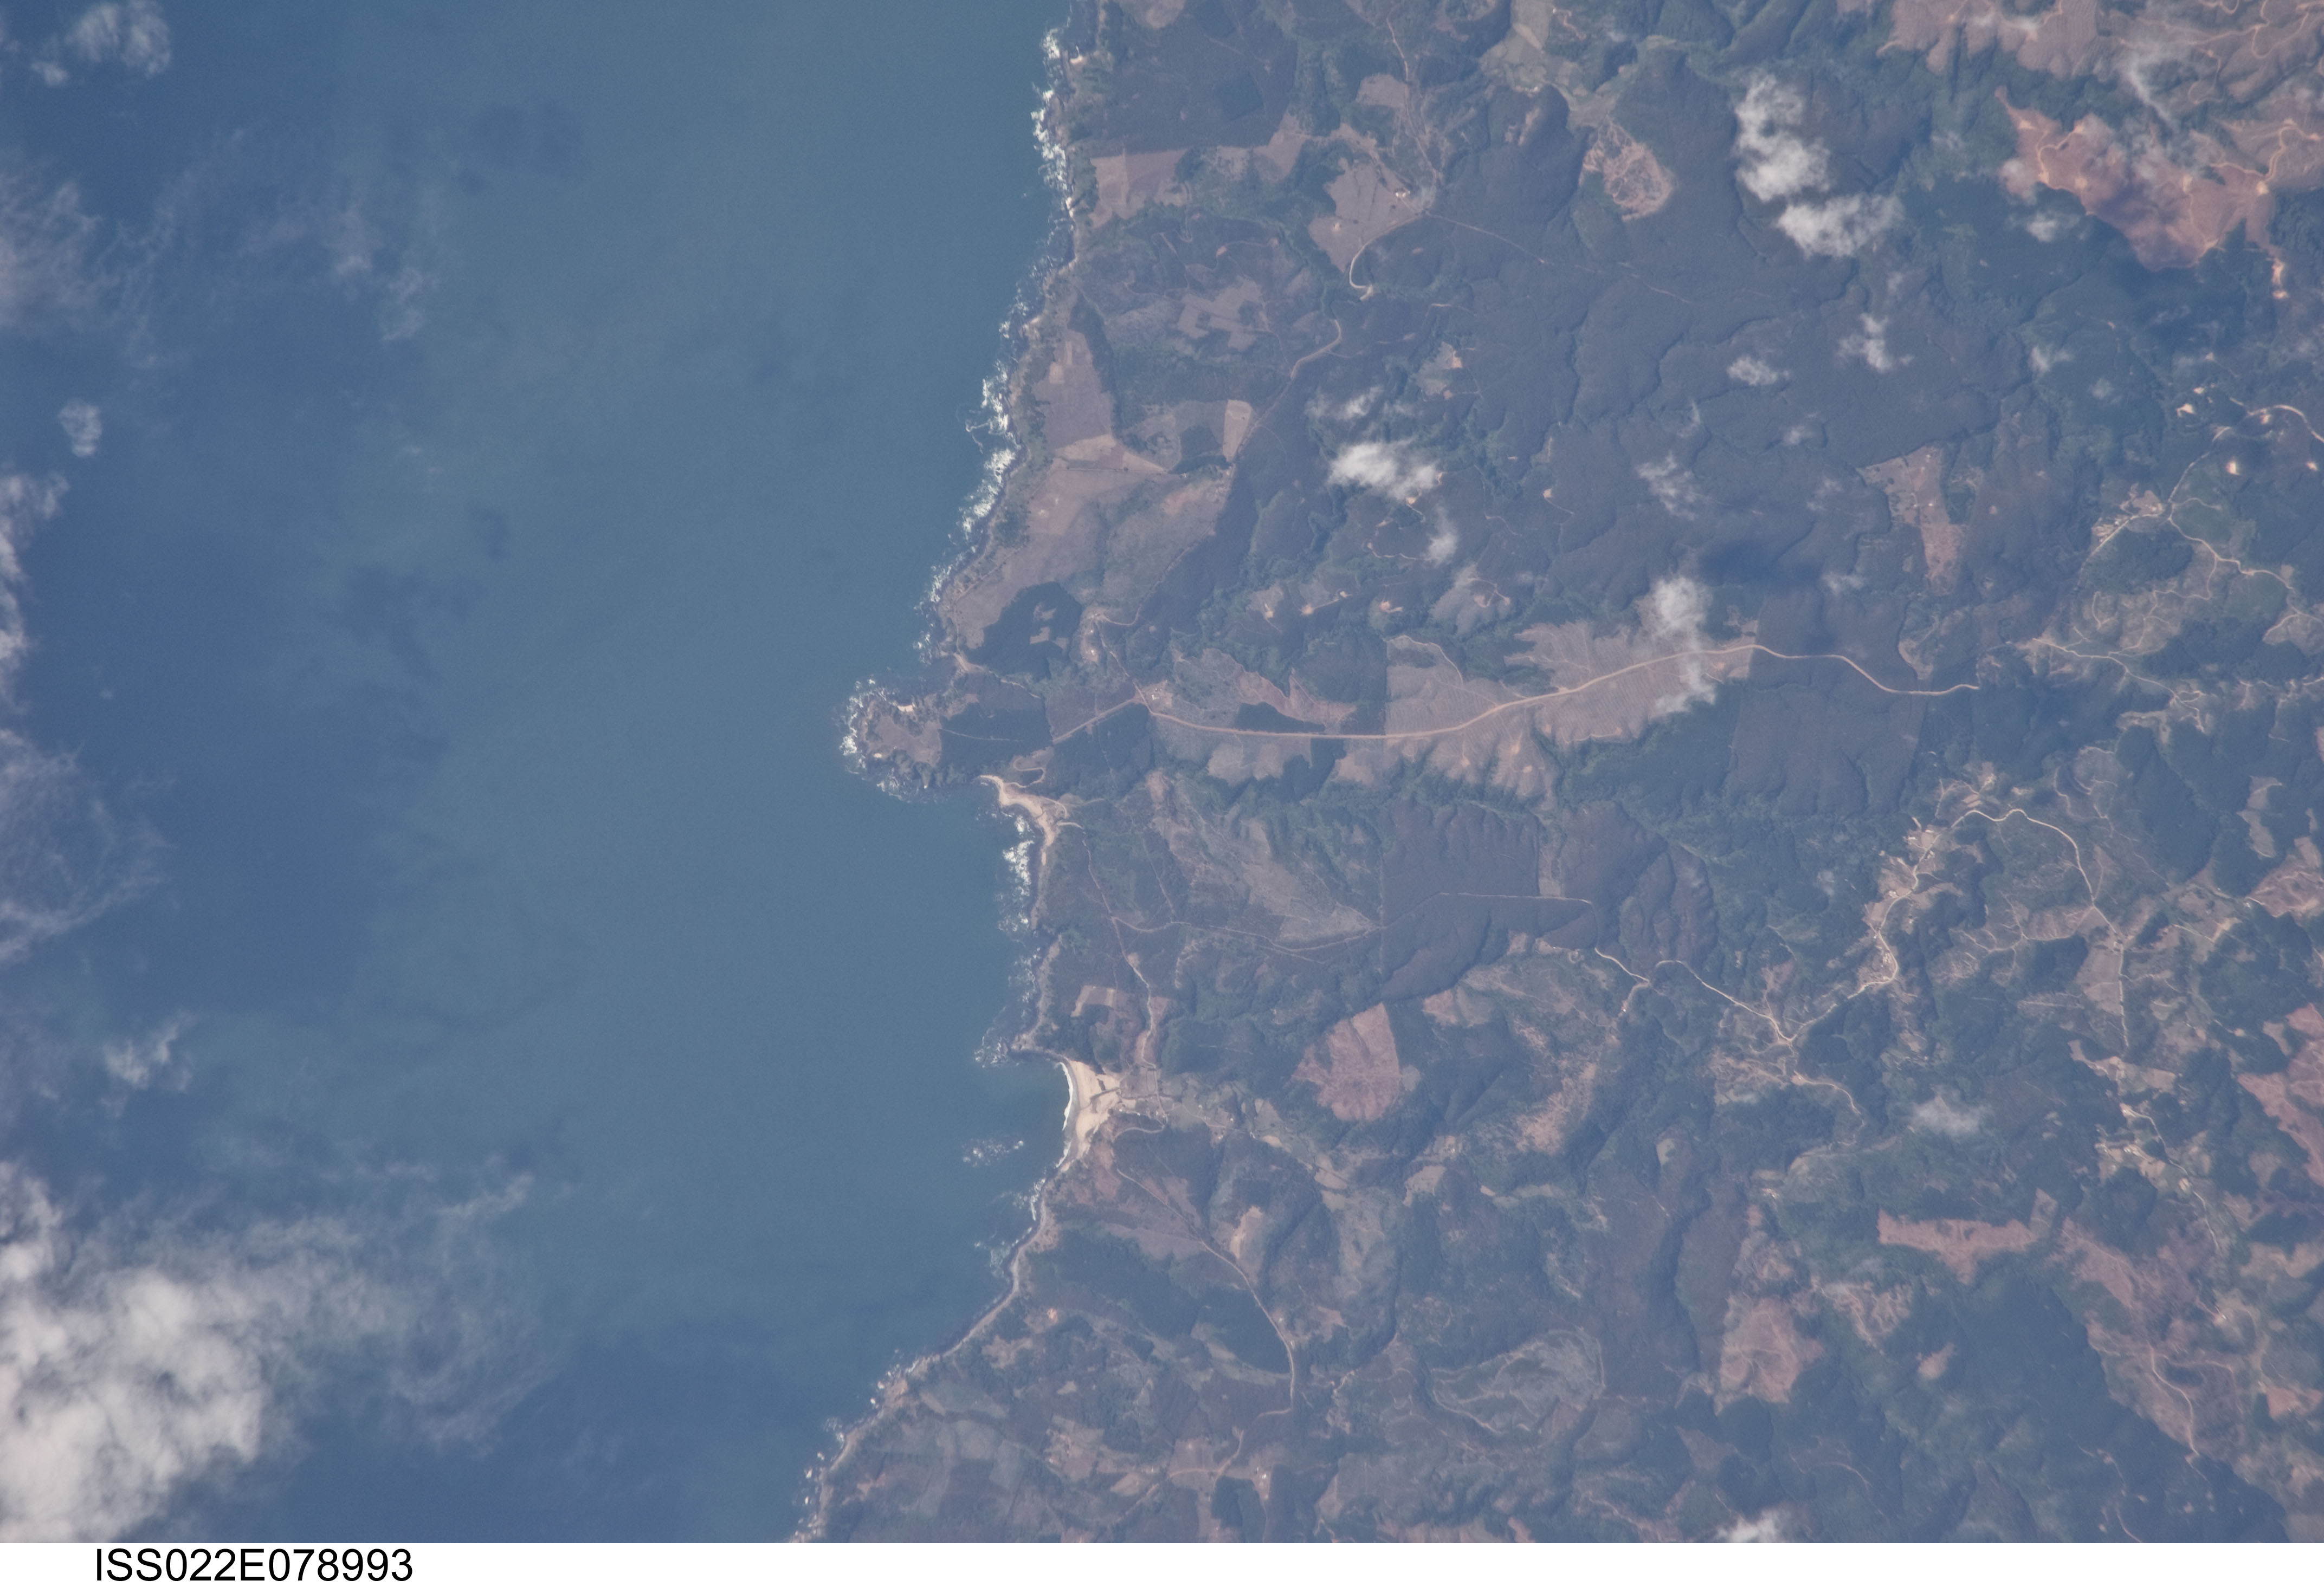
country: CHILE
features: COELEMU AREA, COASTLINE, FOREST
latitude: -36.5
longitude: -72.9
